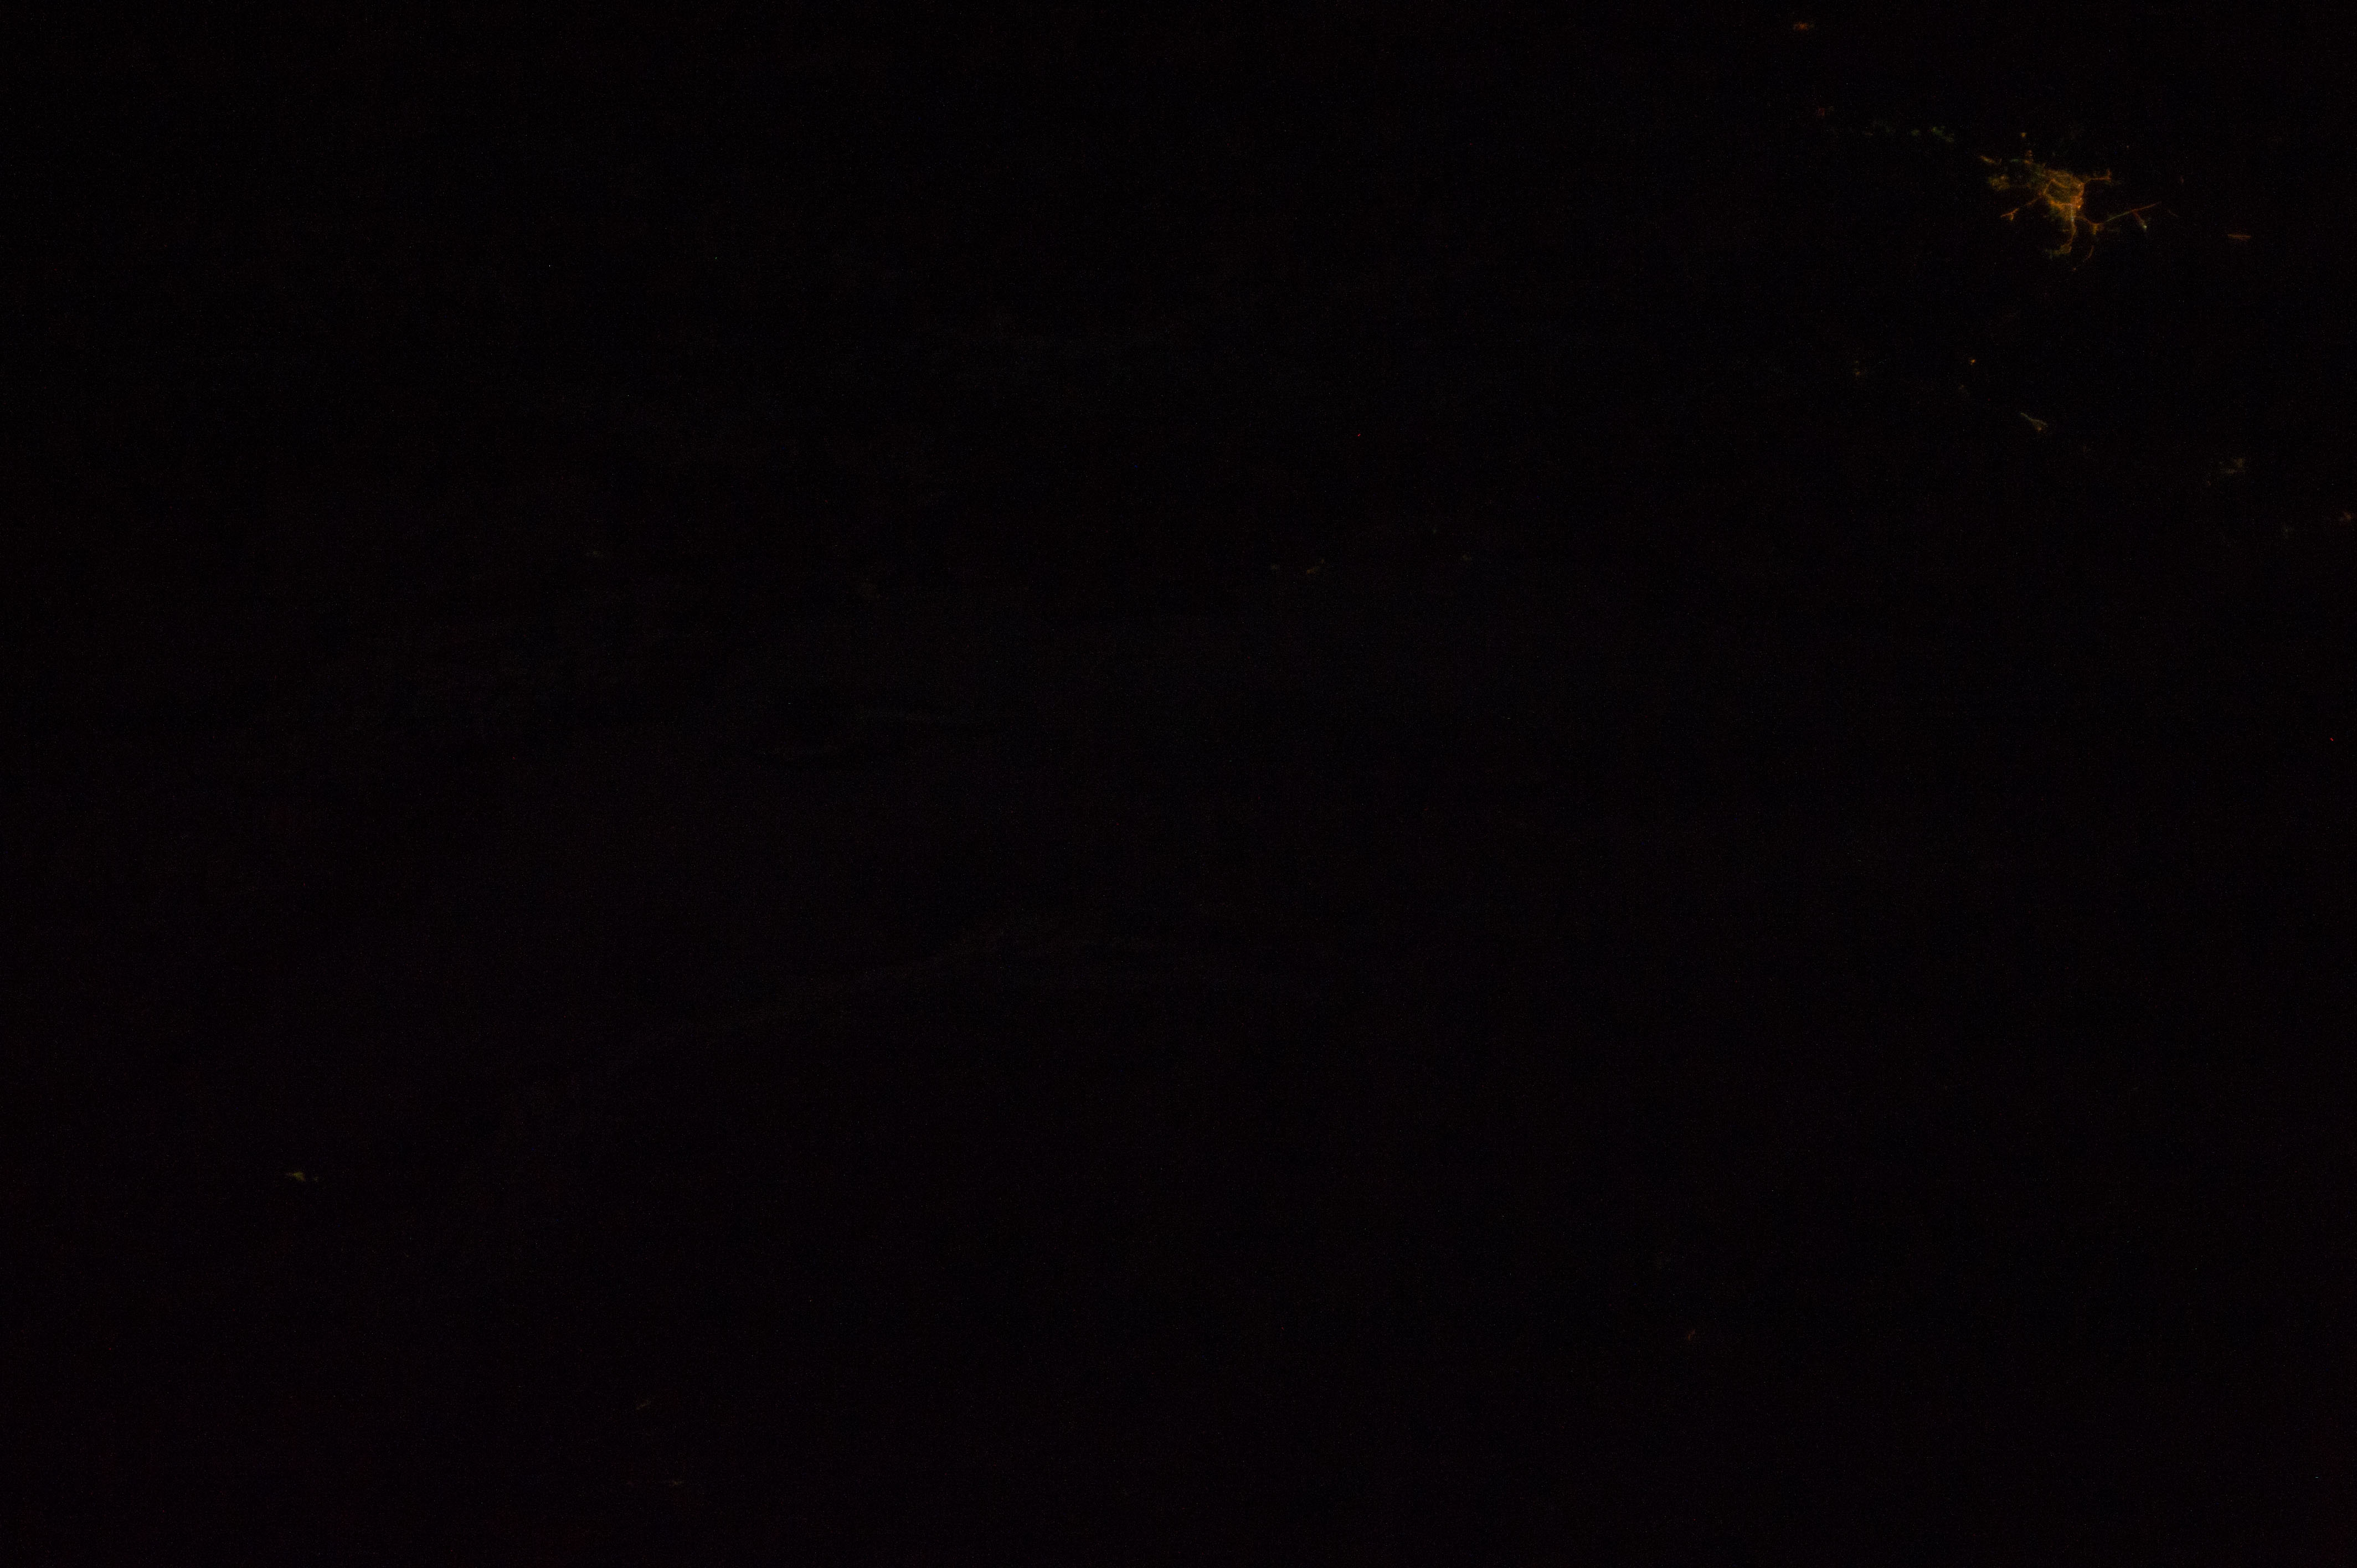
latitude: 52.0
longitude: 113.6
